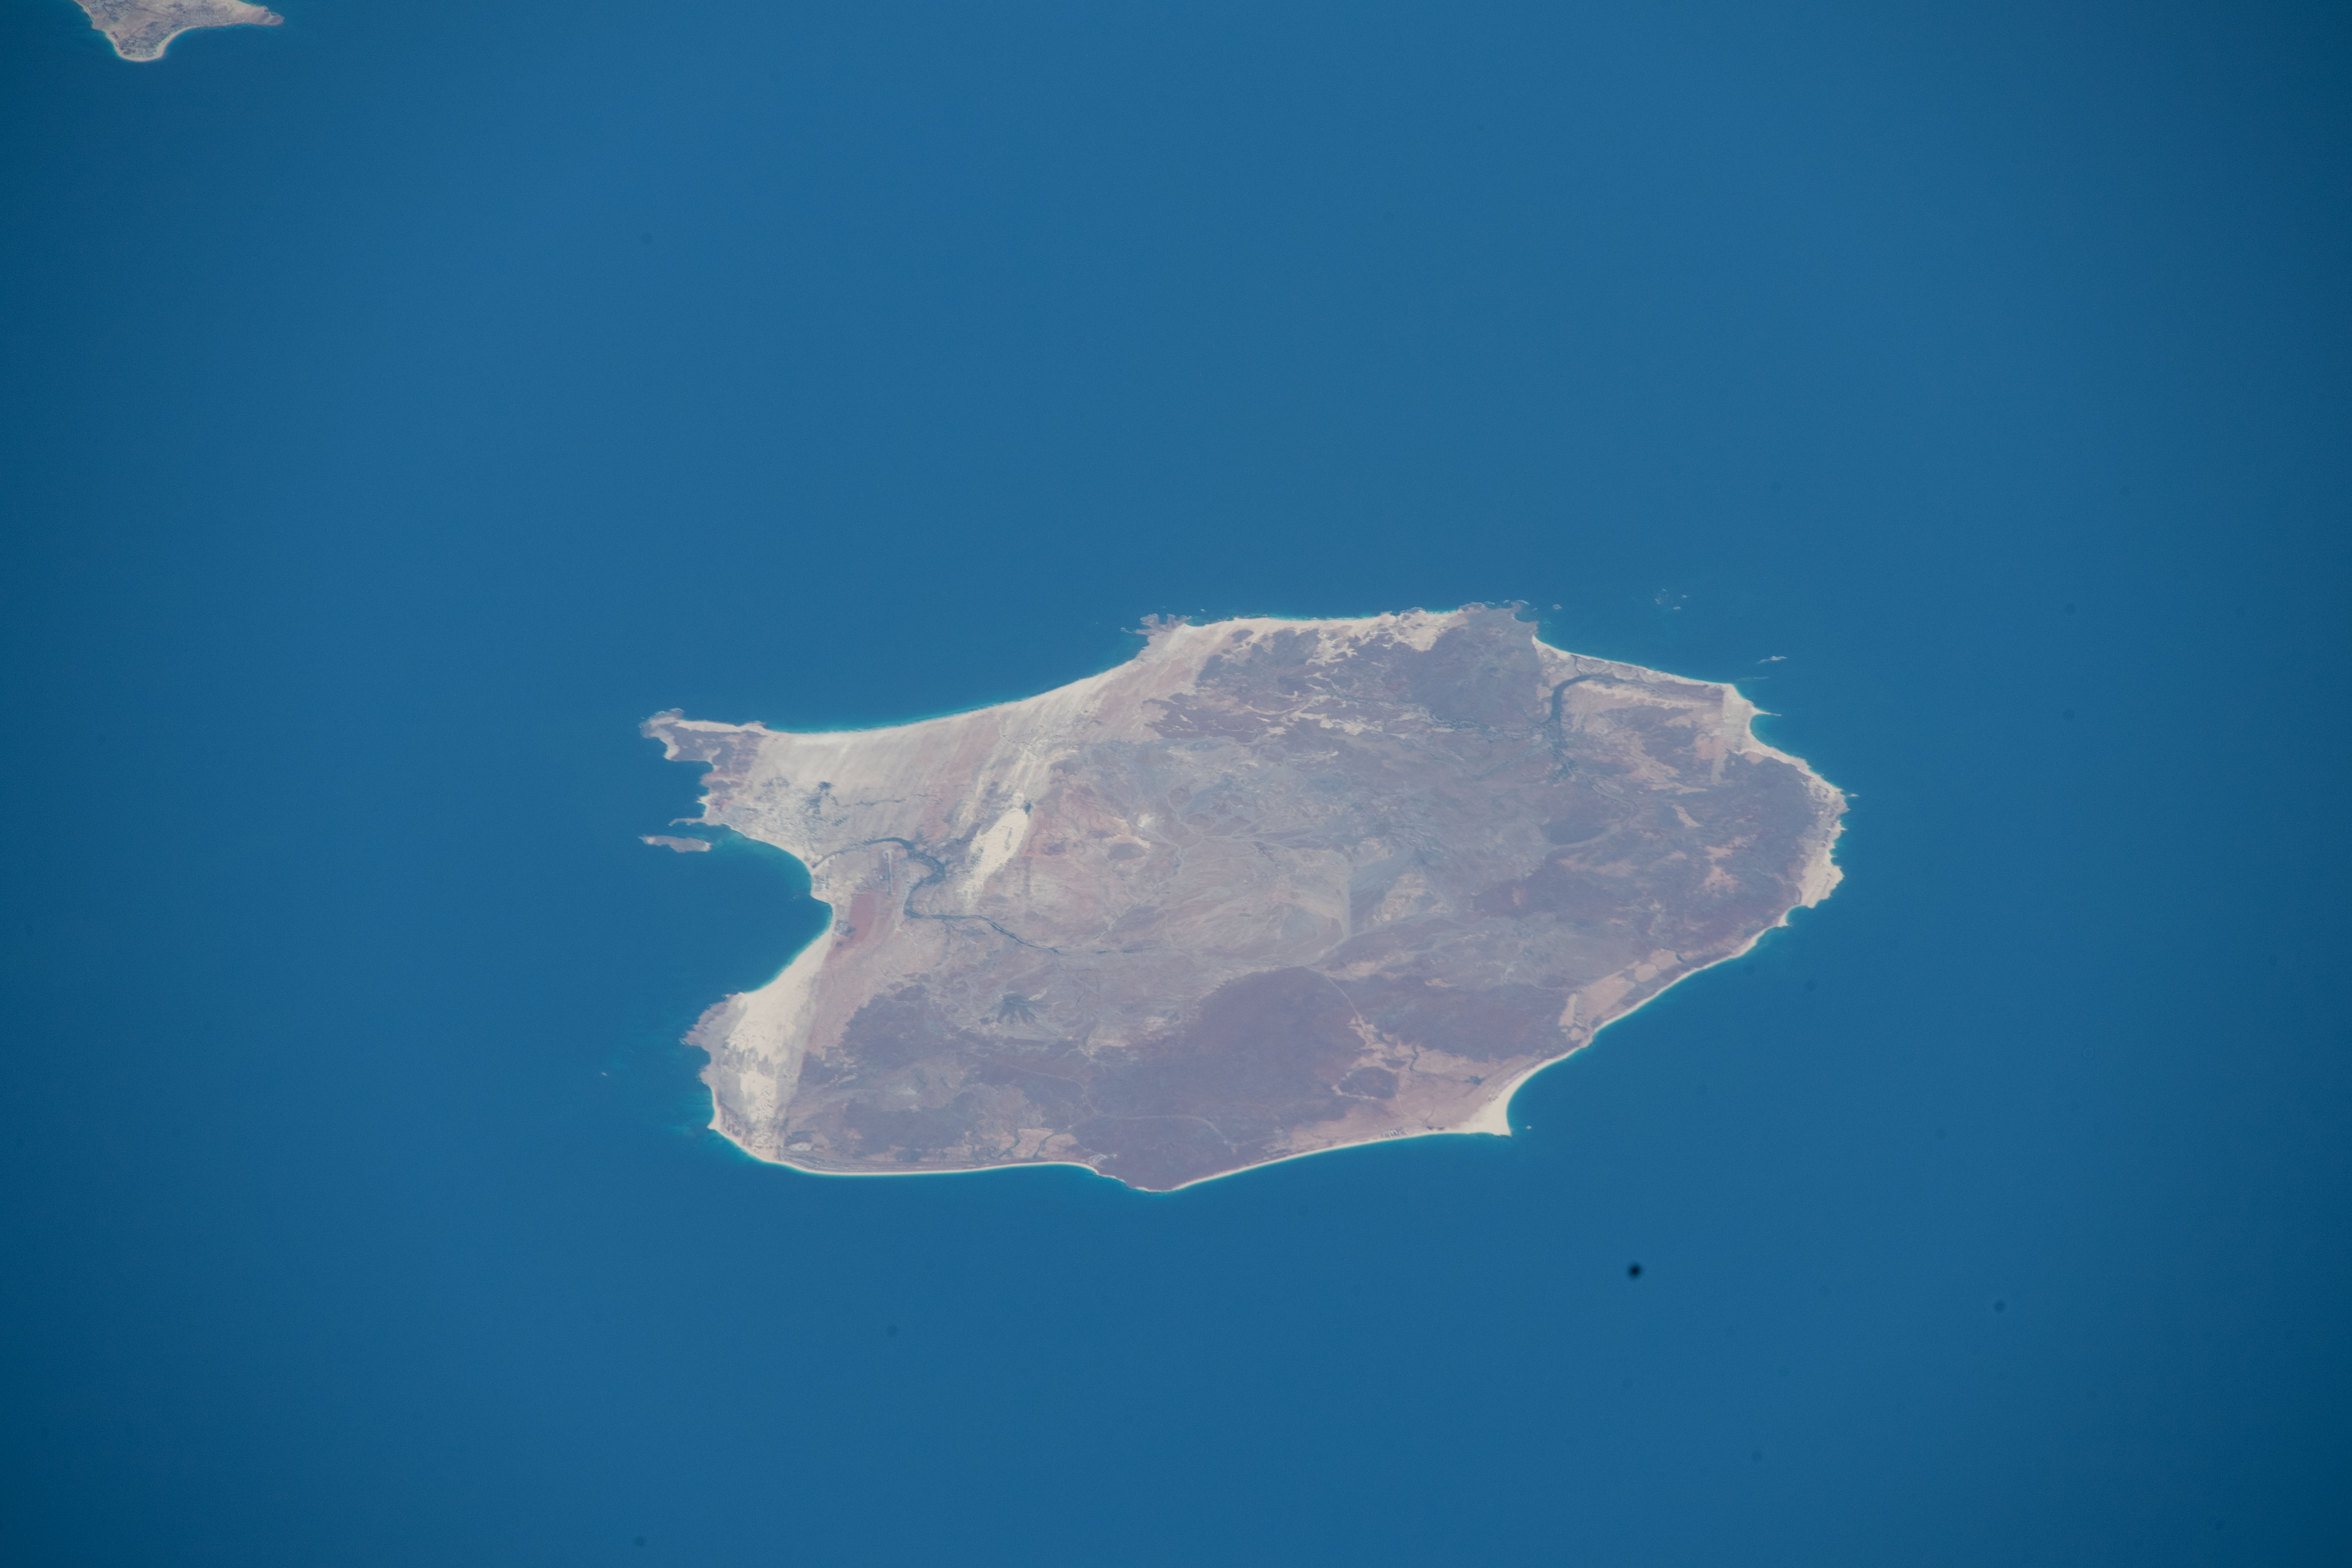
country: CAPE VERDE ISLANDS
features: RABIL AIRPORT, MONTE ESTANCIA, CHAVES BEACH
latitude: 16.1
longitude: -22.8
